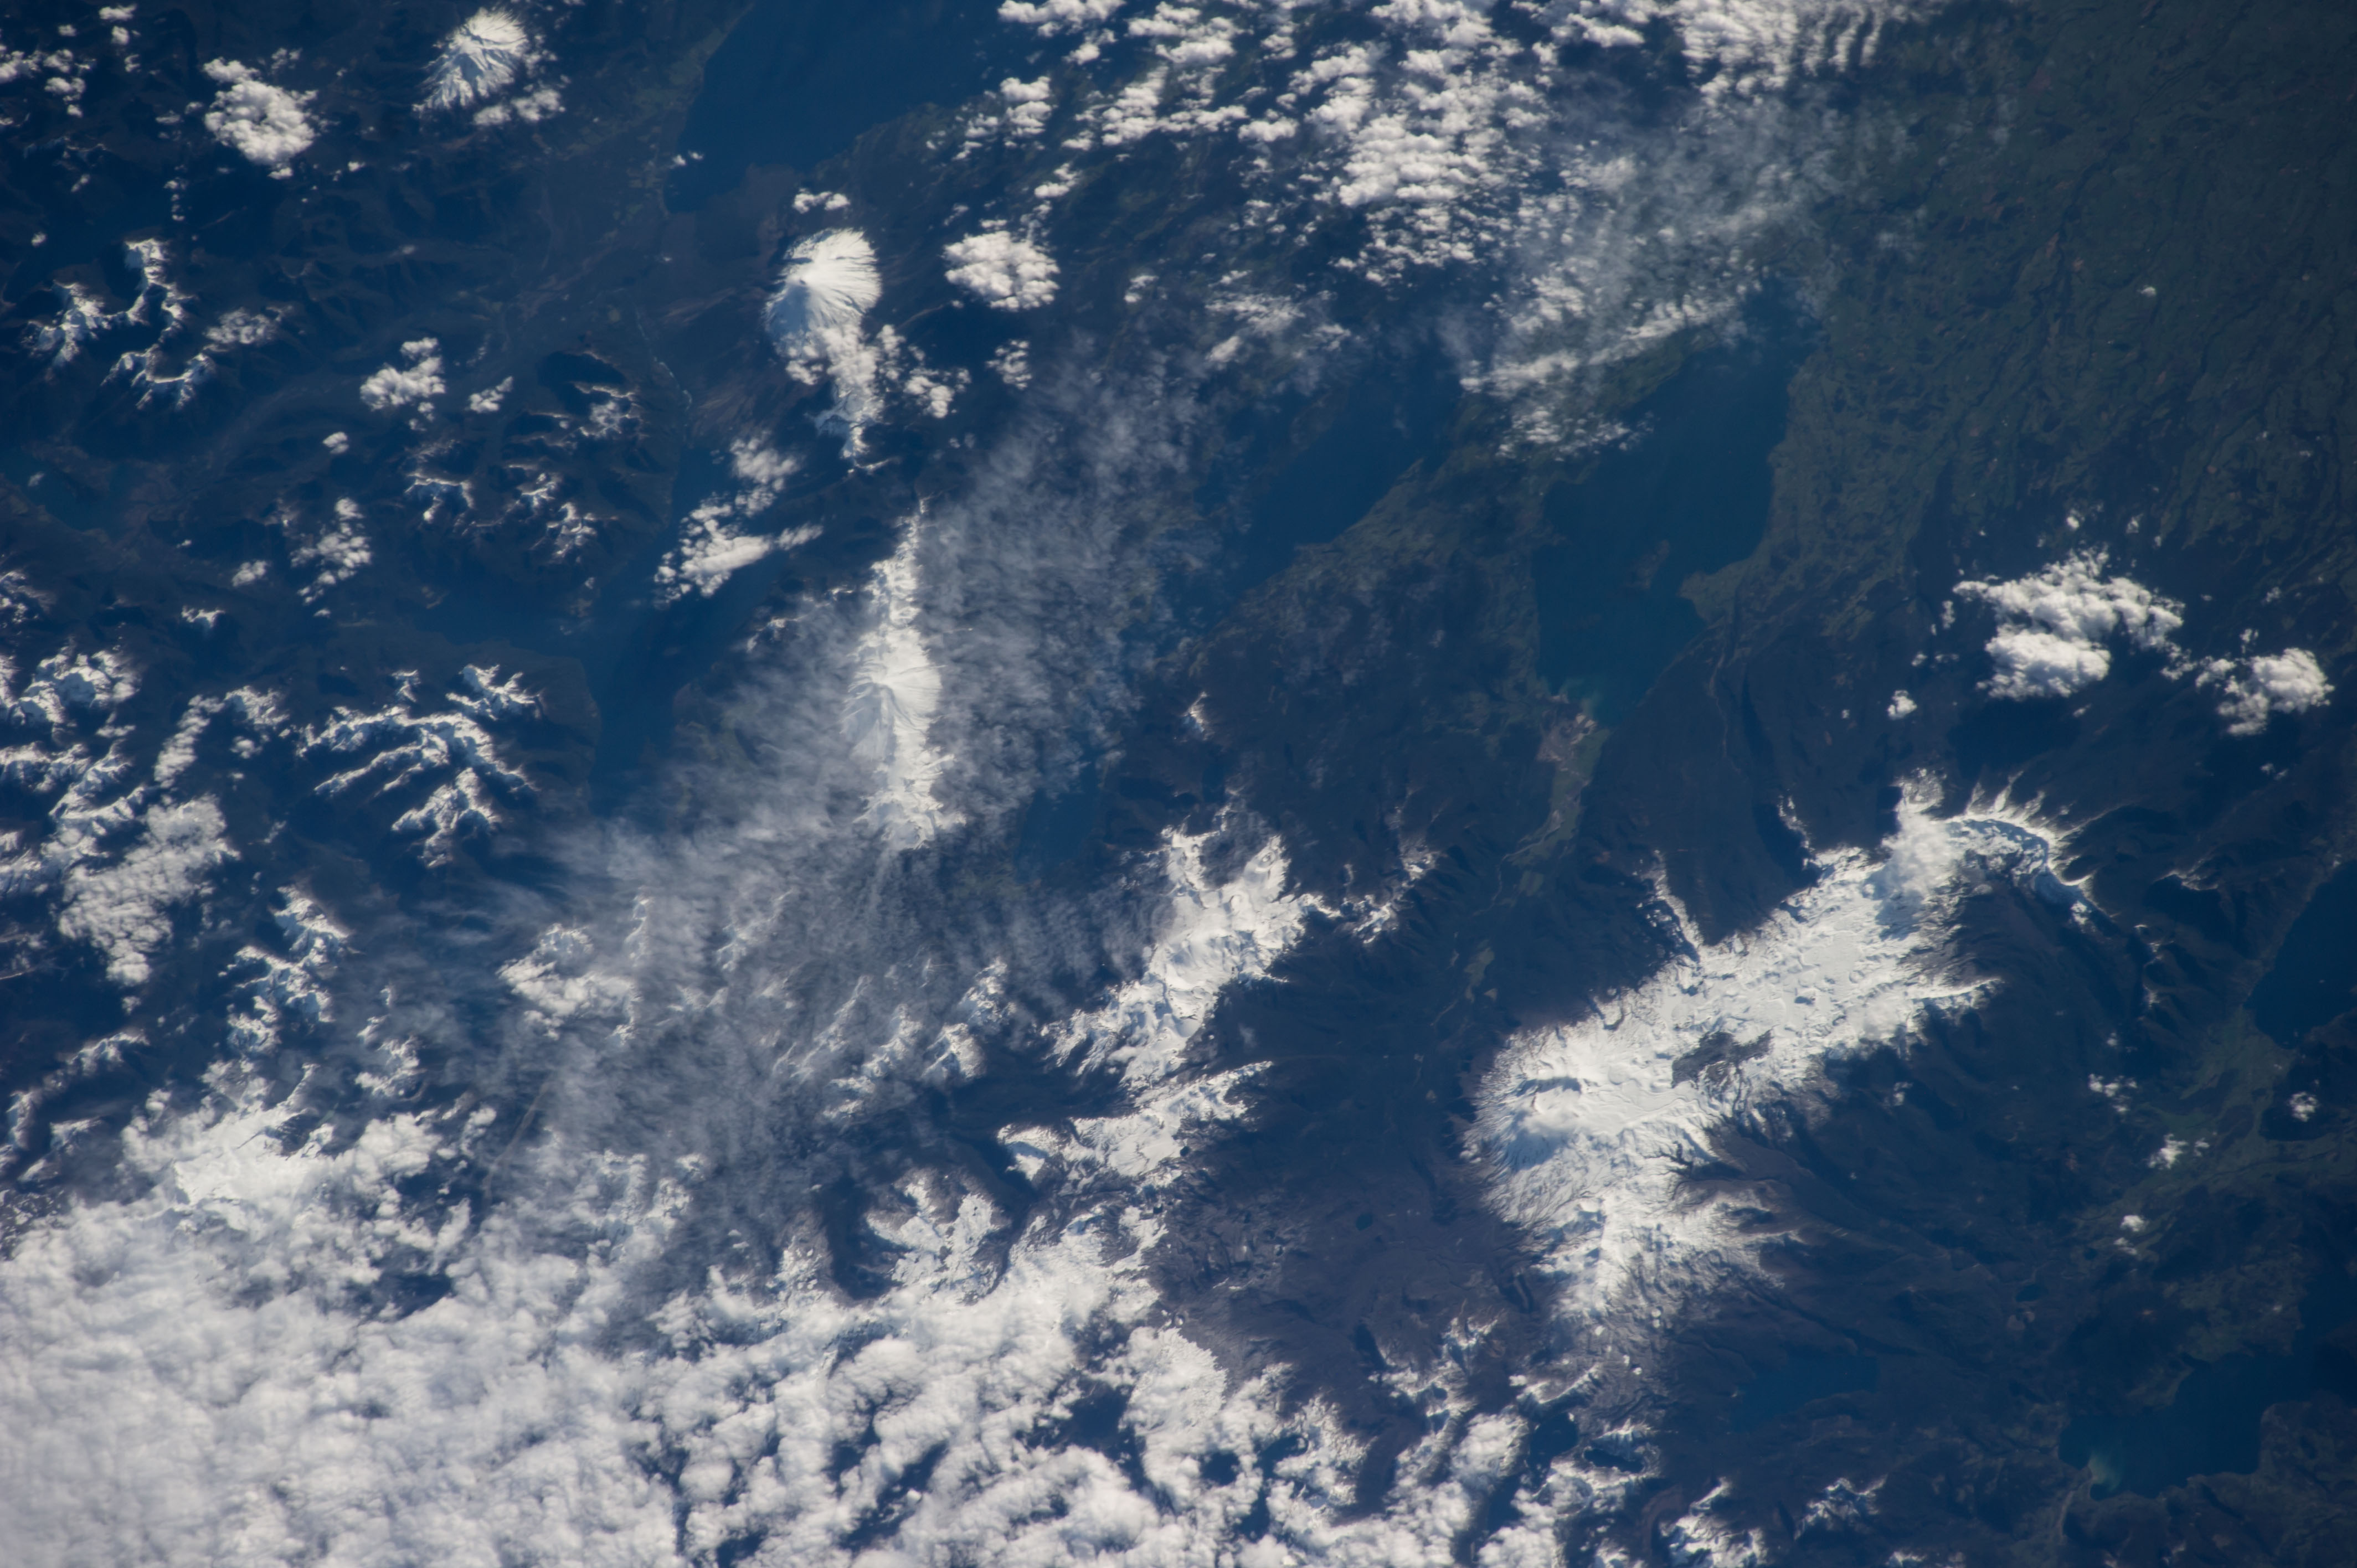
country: CHILE
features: PUTEHUE L., RUPANCO L., LLANQUIHUE L., OSORNO VOL., CALBUCO VOL.
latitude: -40.9
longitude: -72.2
